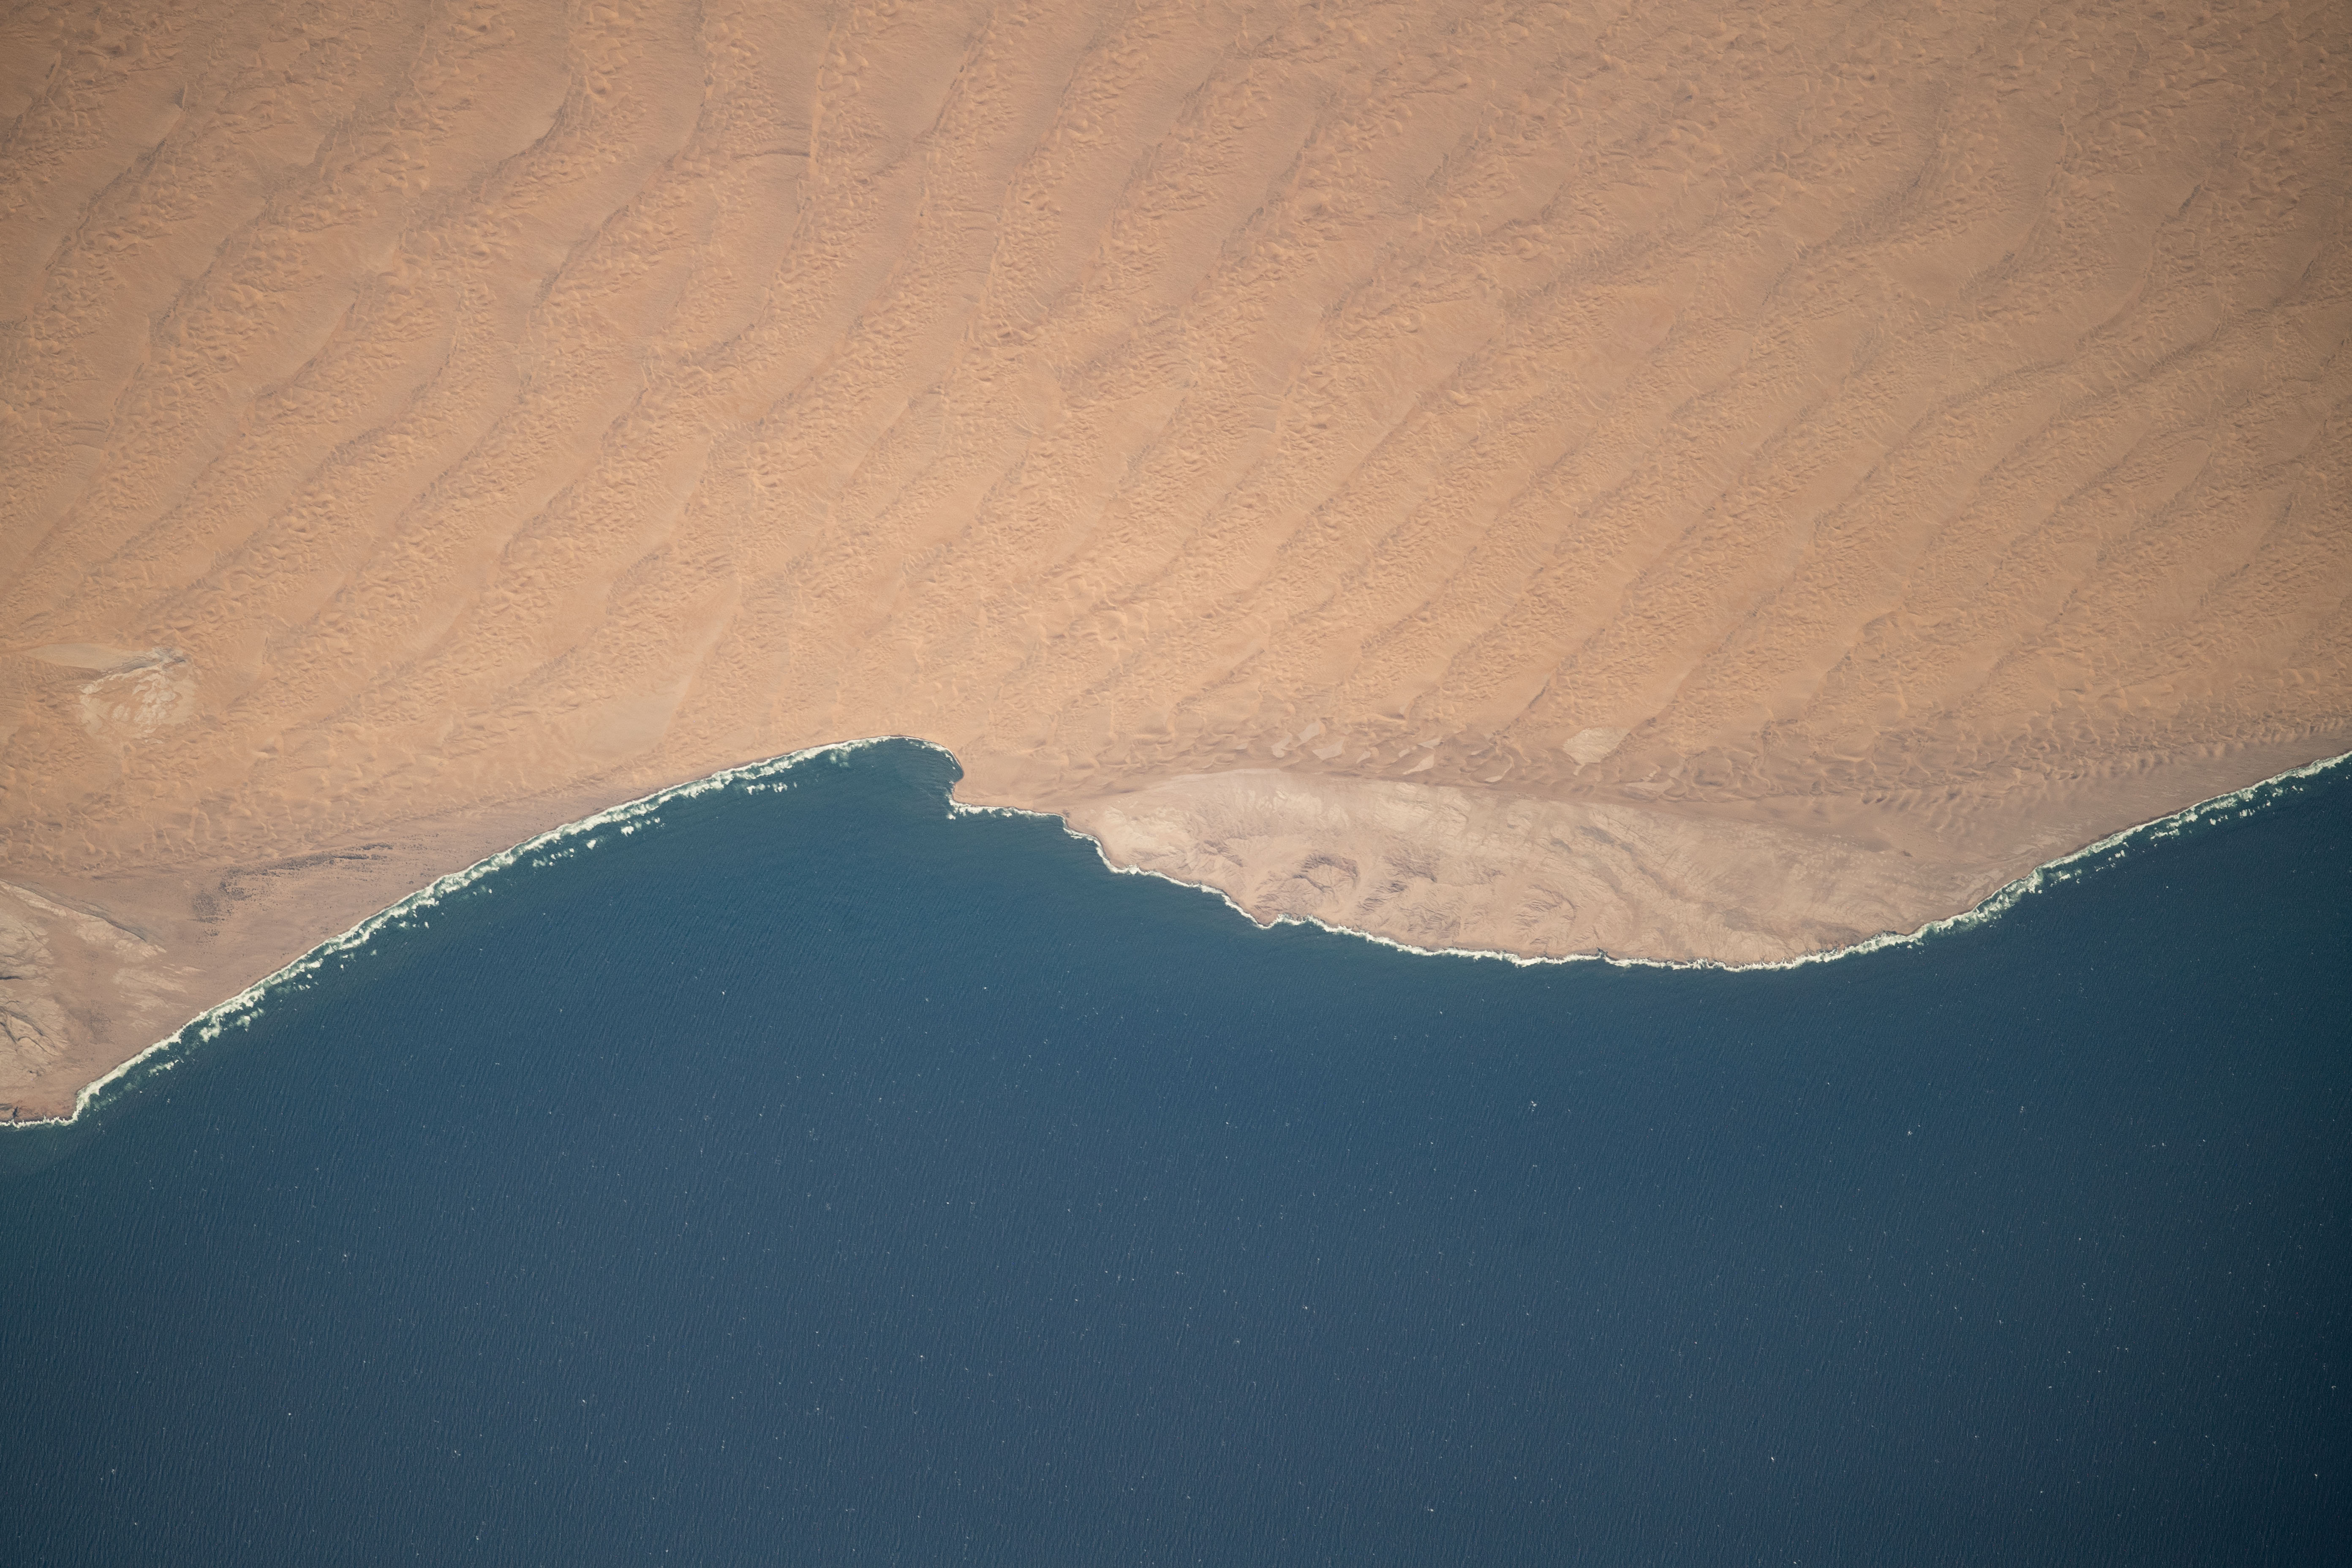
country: NAMIBIA
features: NAMIB DESERT
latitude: -25.9
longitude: 14.9
